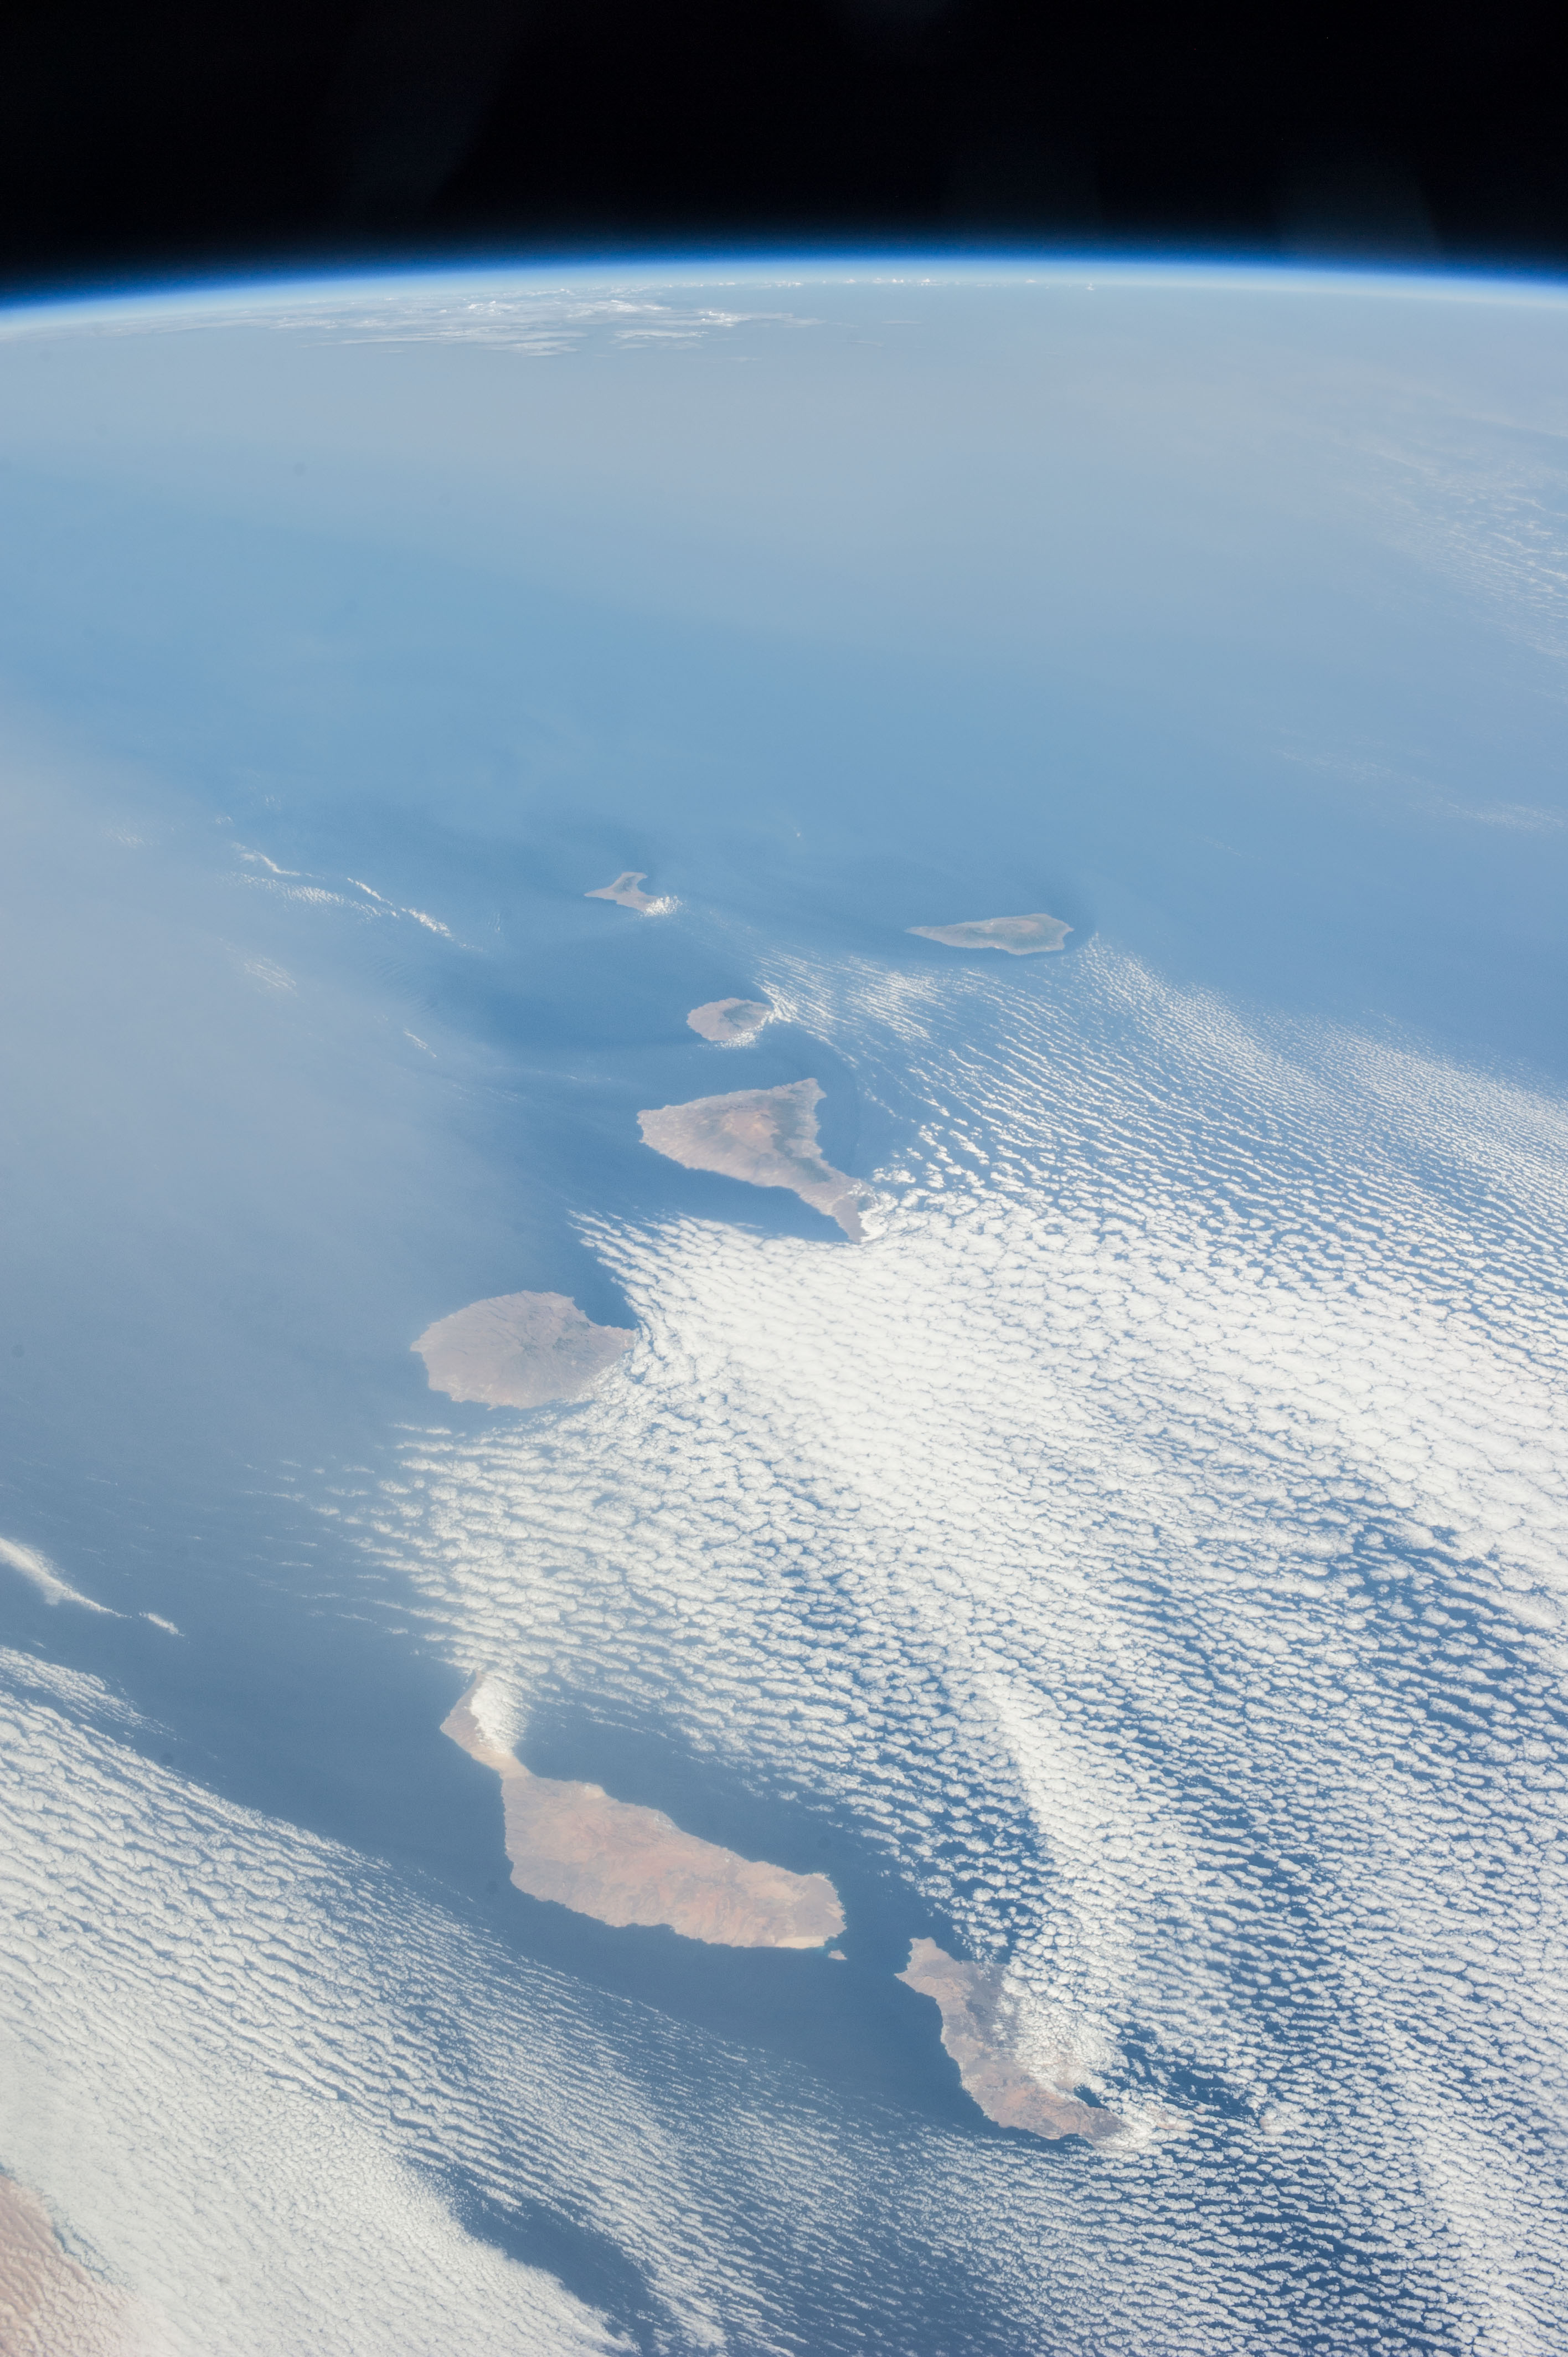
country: CANARY_ISLANDS
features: GRAN CANARIA, LA GOMERA, LA PALMA, EL HIERRO, SANTA CRUZ DE TENERIFE, PUERTO DEL ROSARIO, LANZAROTE, ATLANTIC OCEAN, EARTH LIMB
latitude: 28.3
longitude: -16.5
